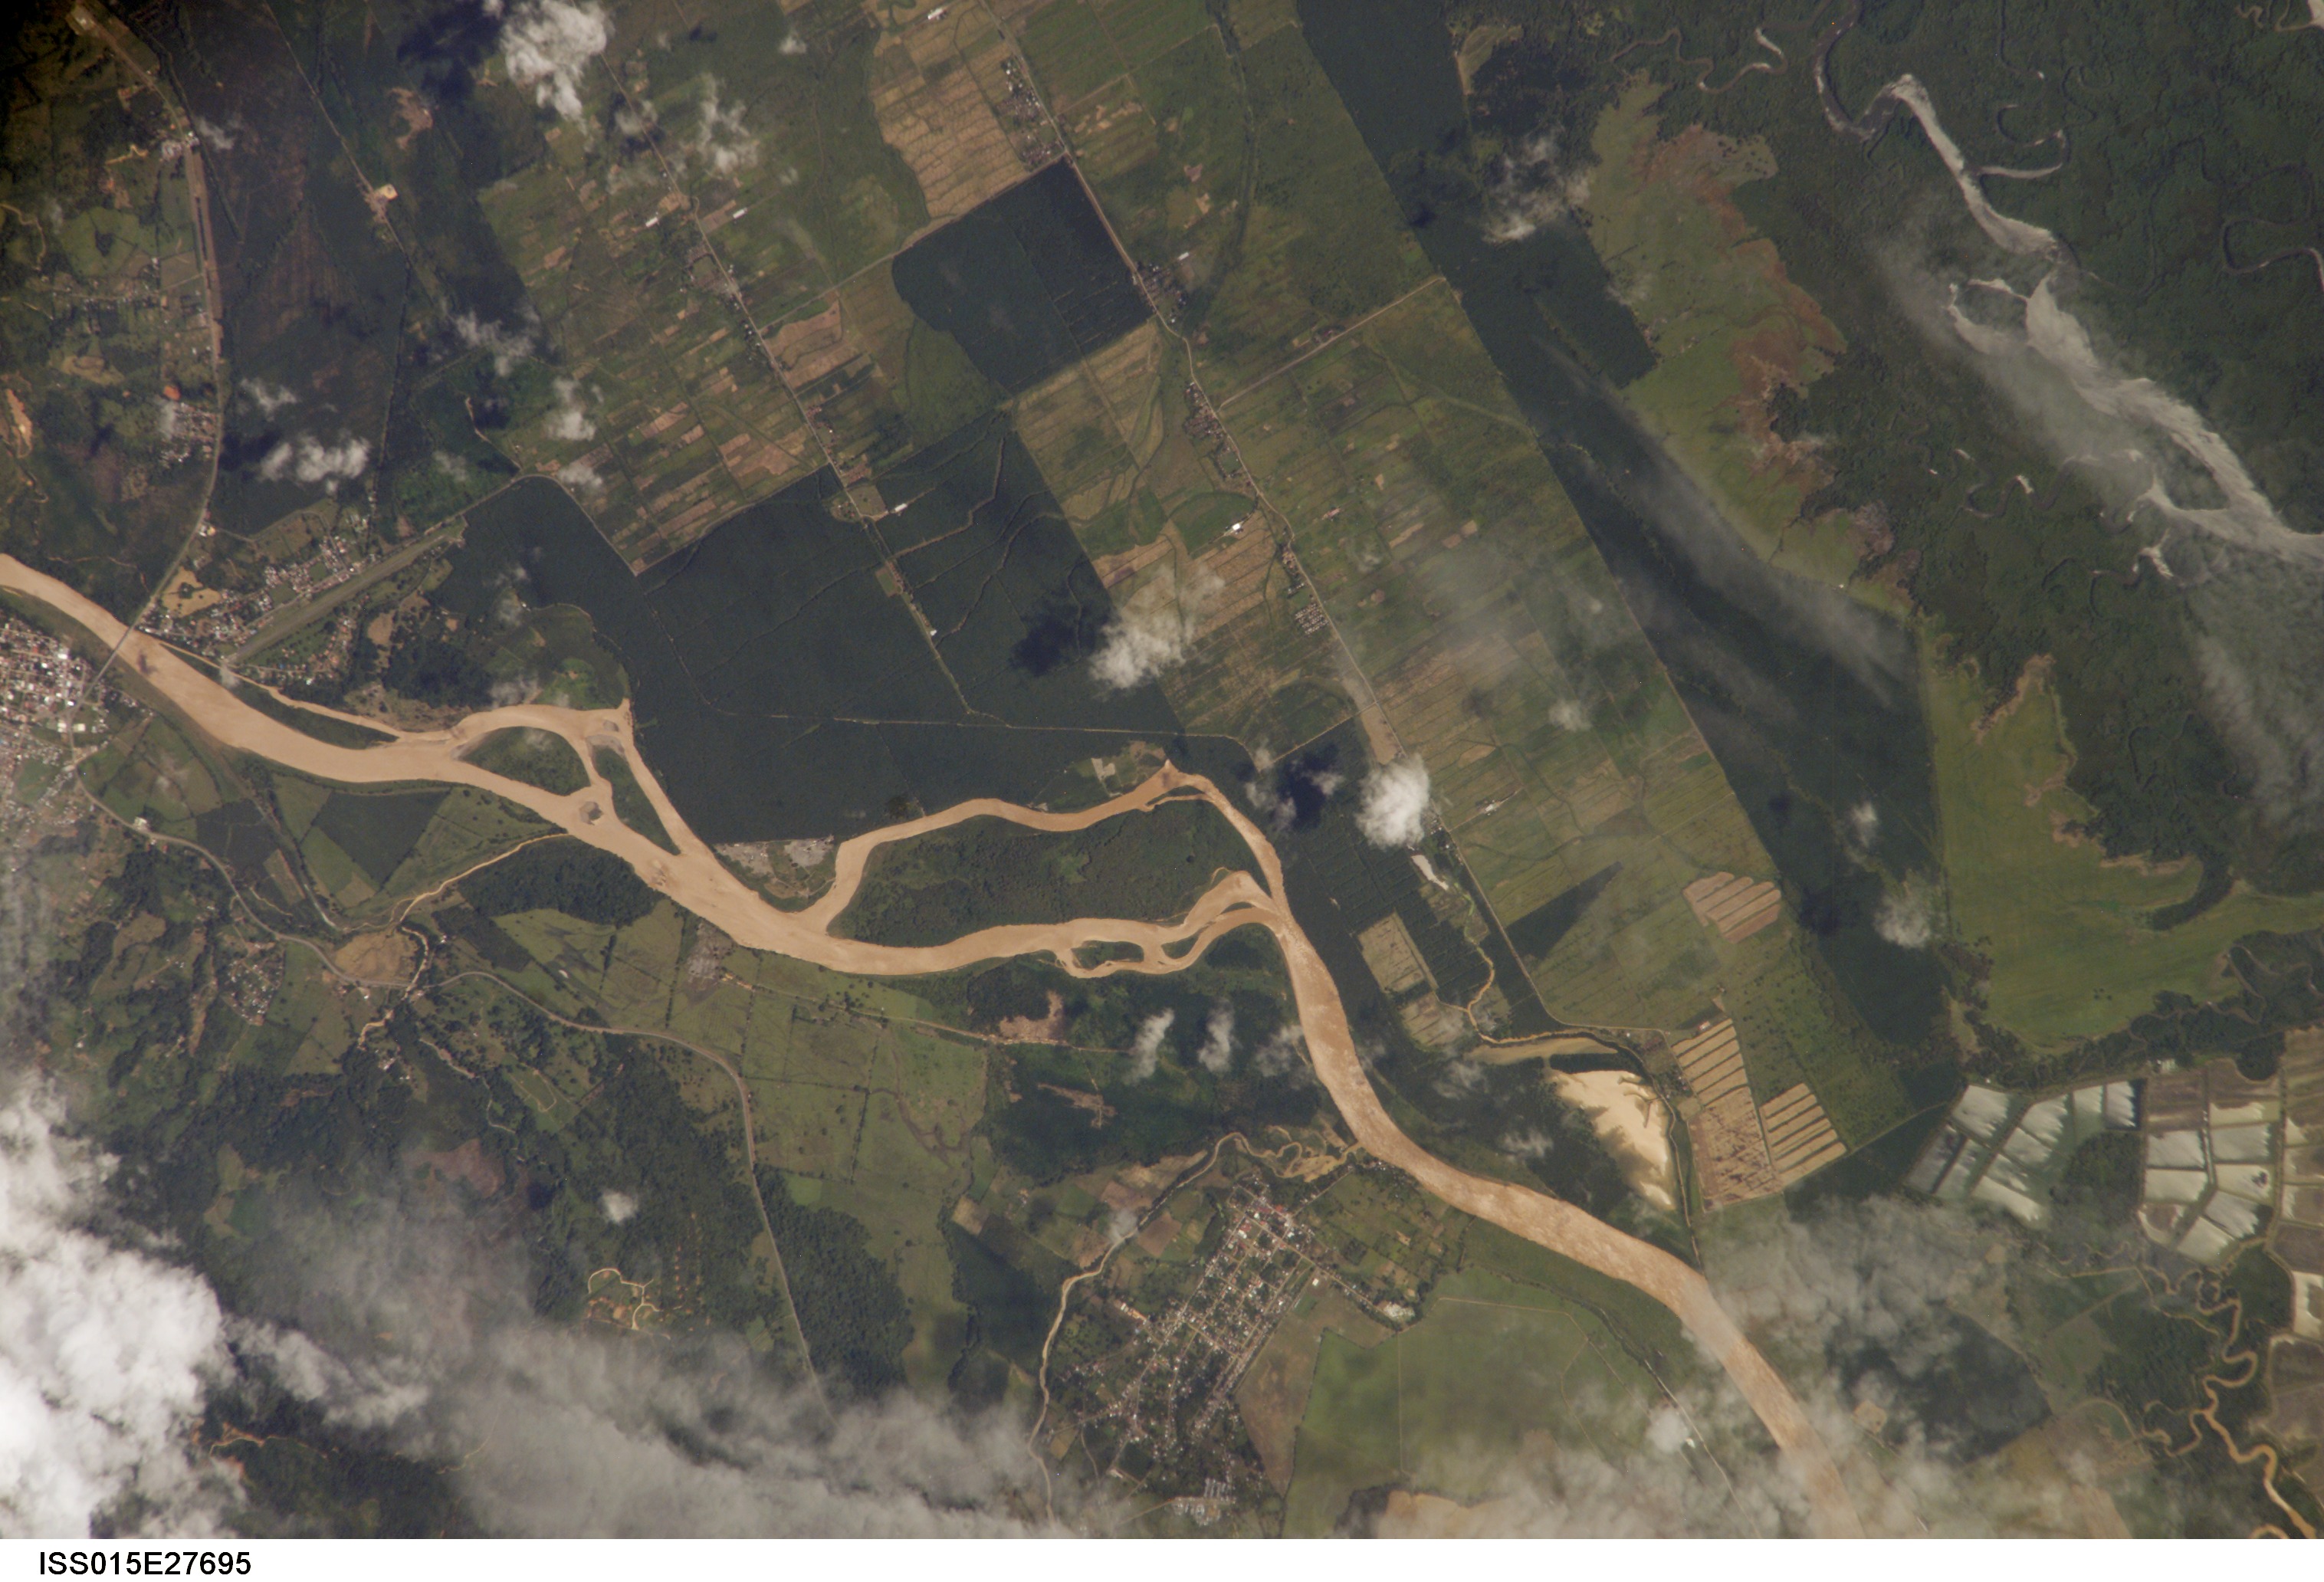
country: COSTA RICA
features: GRANDE DE TERRABA R., AGR.
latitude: 9.0
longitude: -83.4
